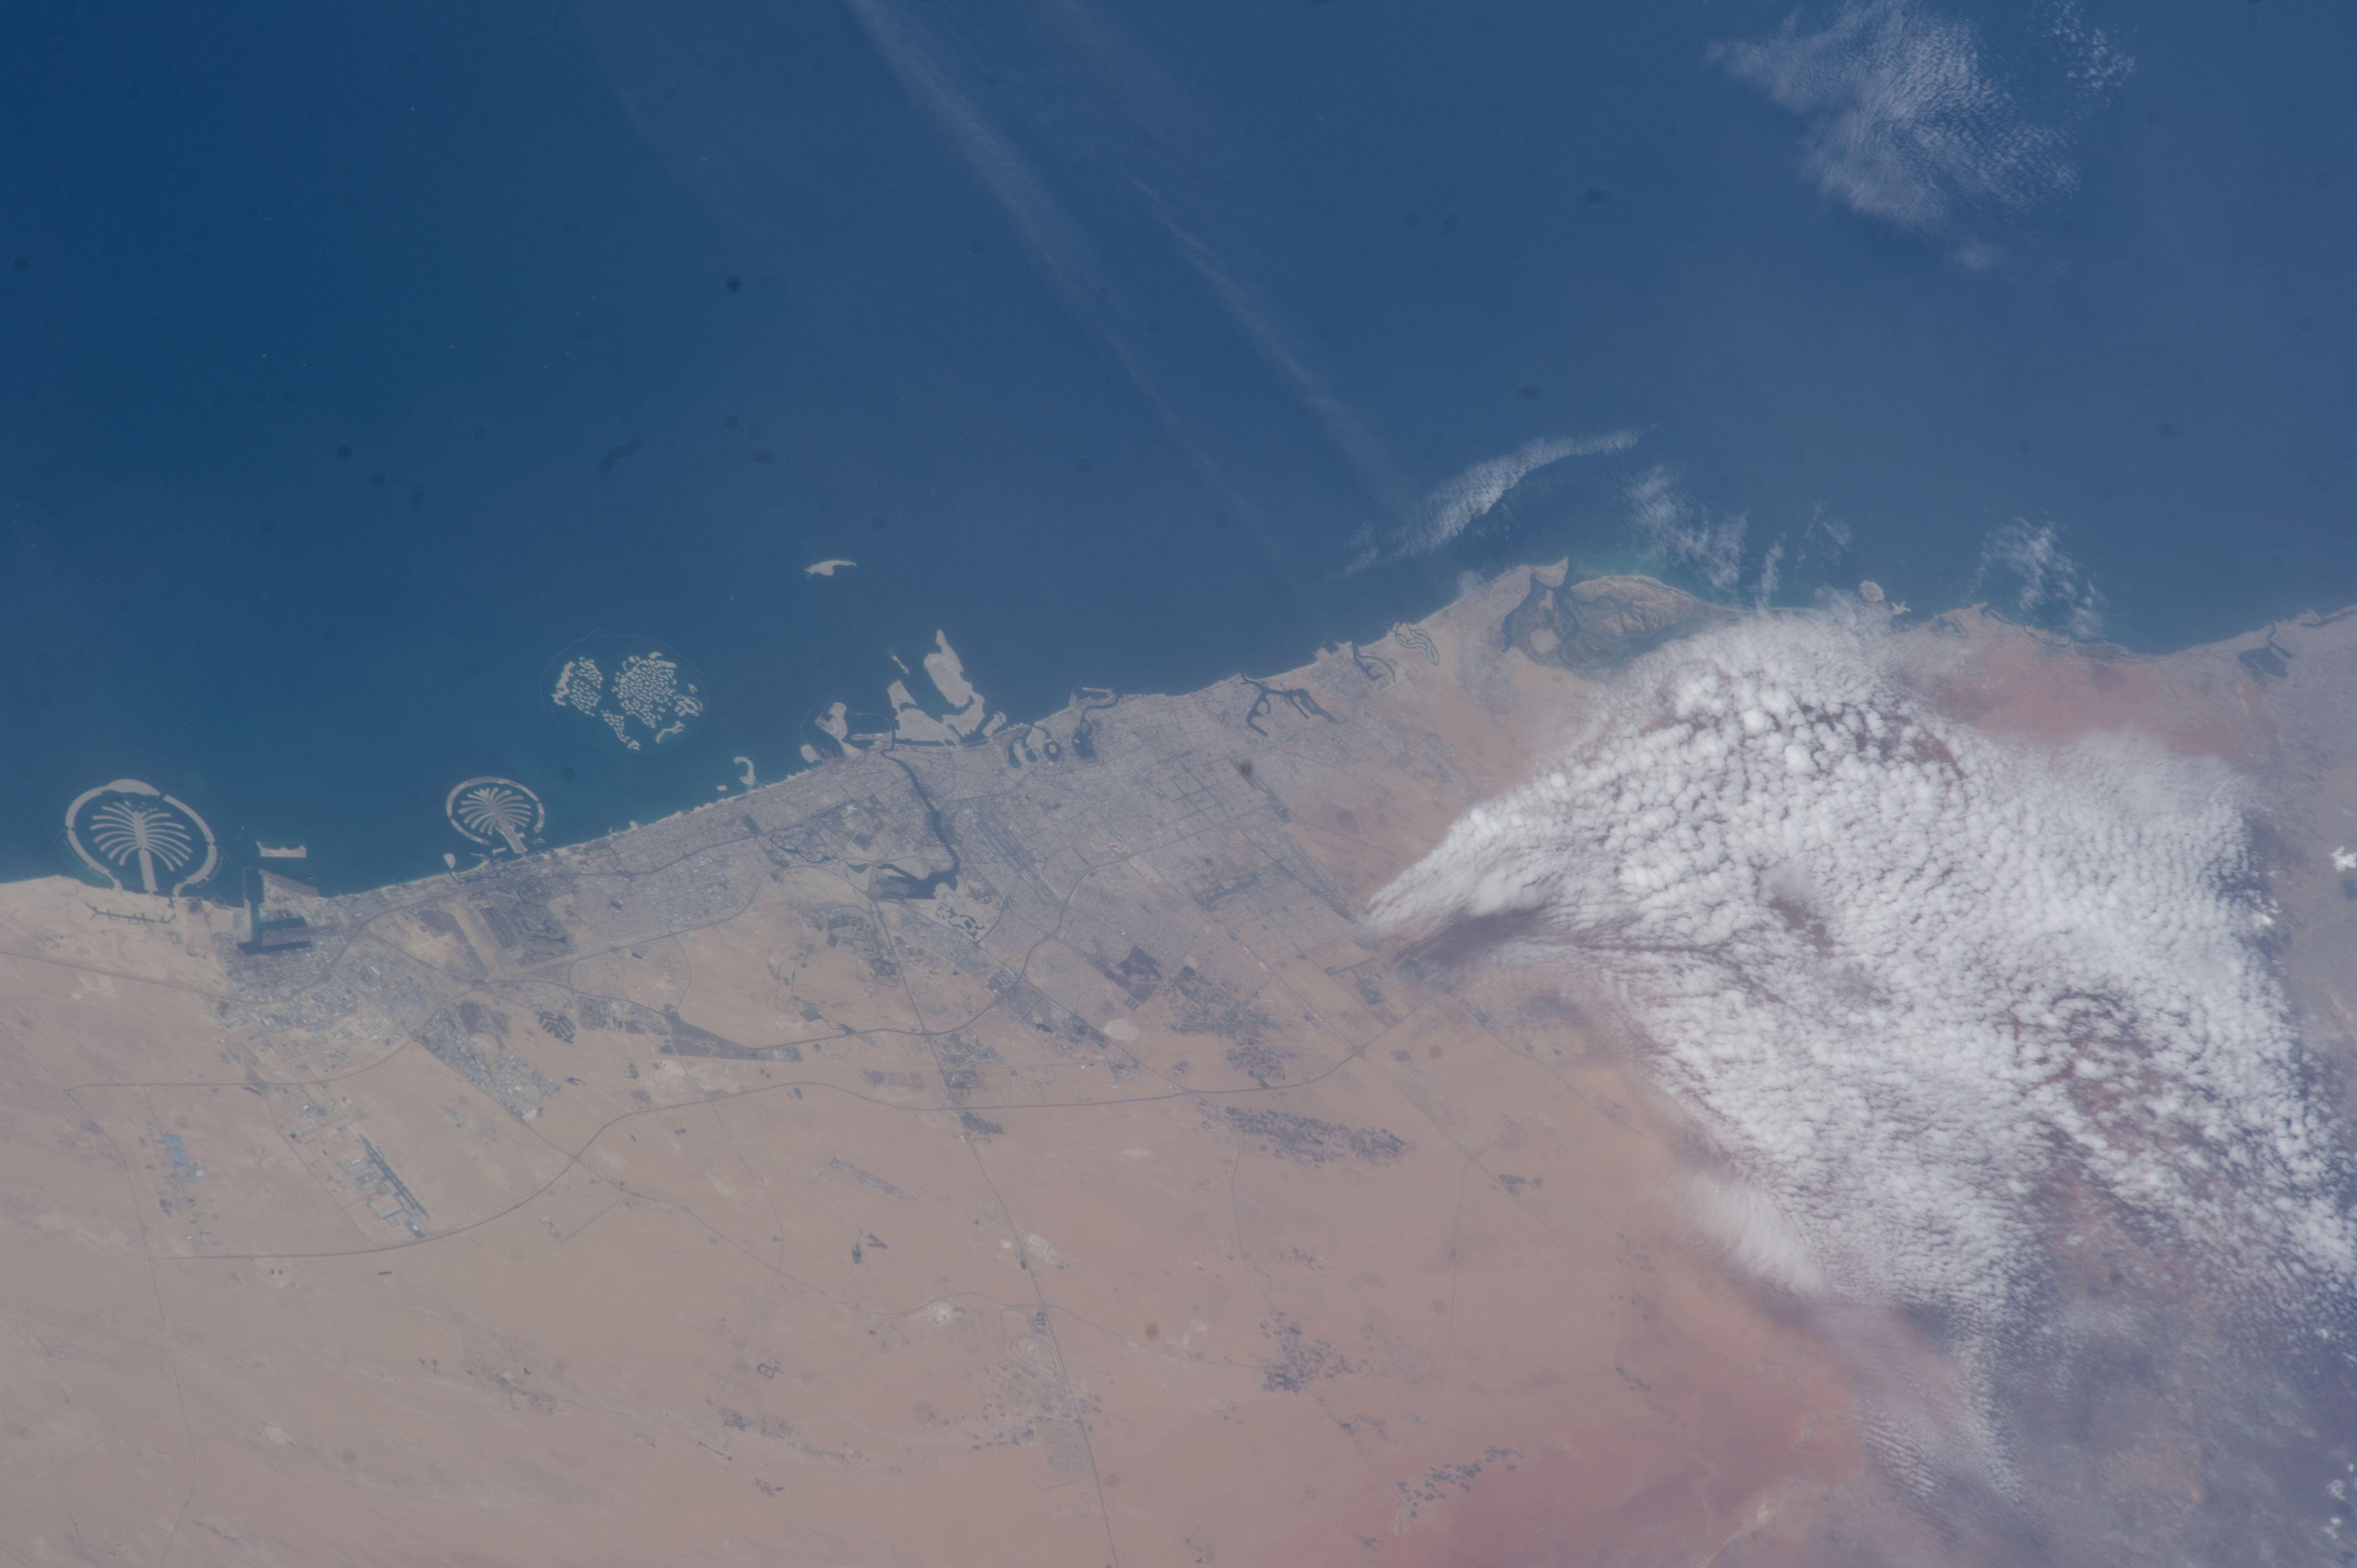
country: UNITED_ARAB_EMIRATES
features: SHARJAH, DUBAI, AJMAN, PERSIAN GULF, DUBAI CREEK, COAST, DESERT
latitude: 25.3
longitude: 55.4
